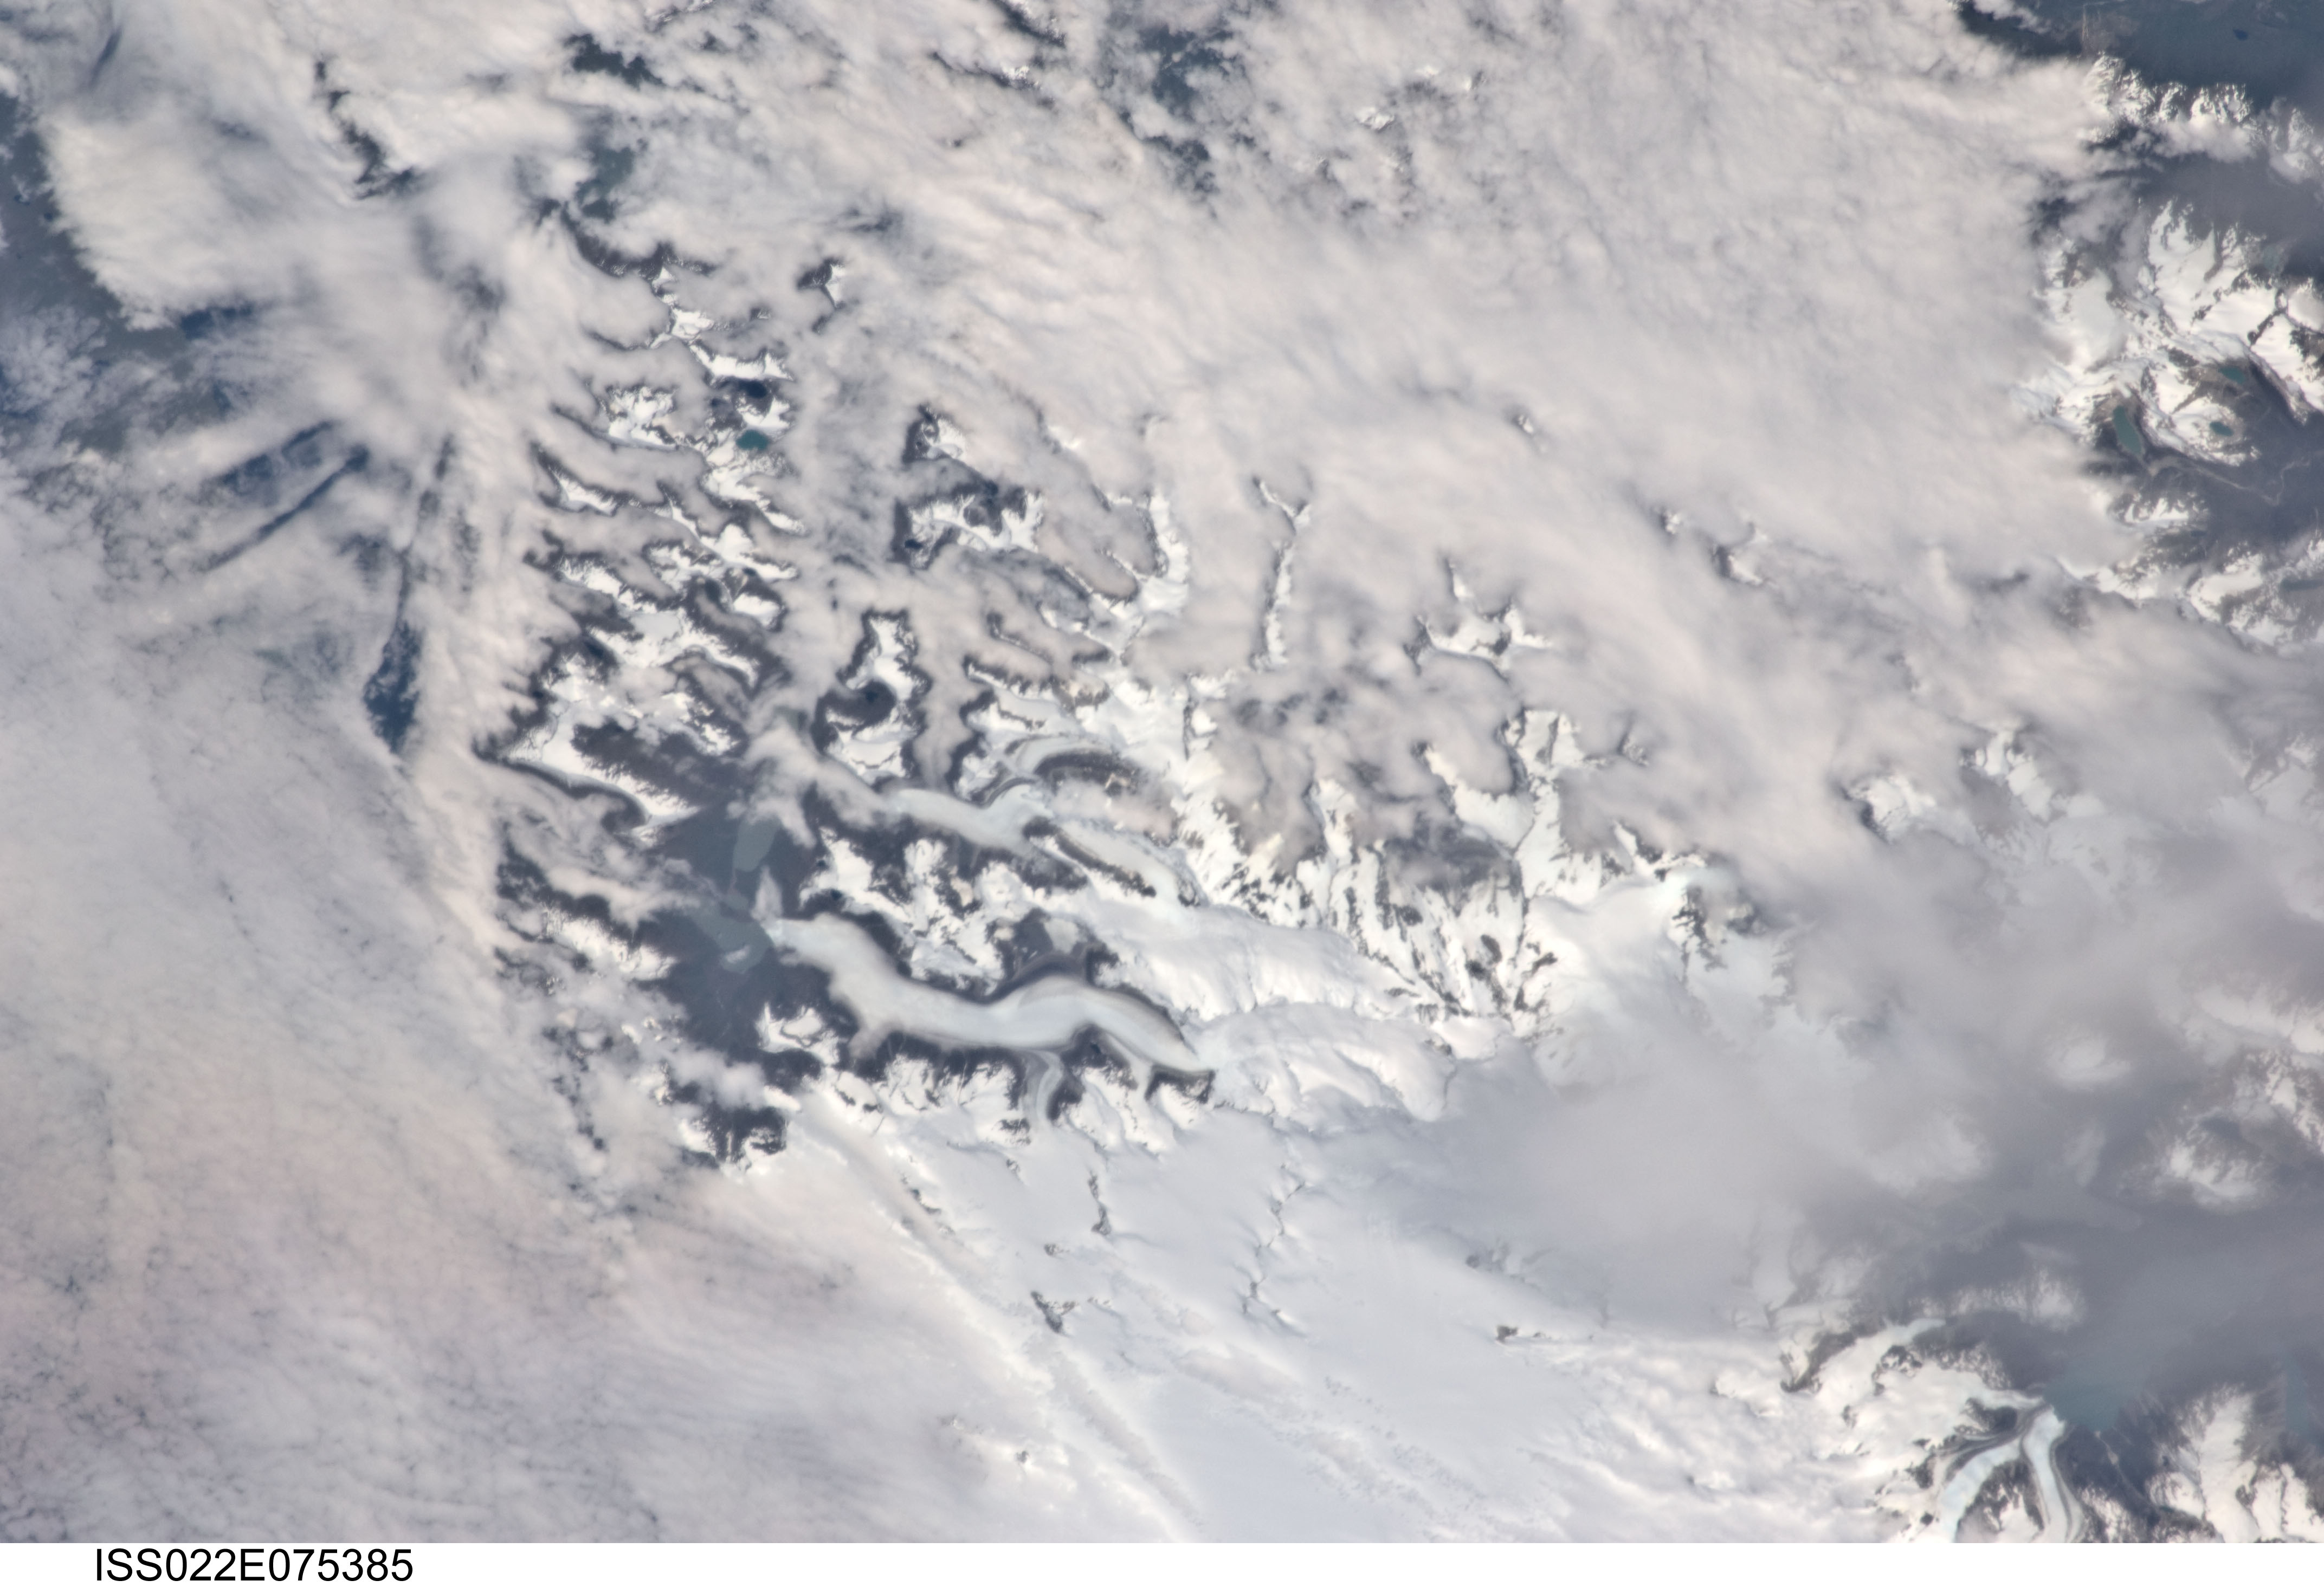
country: CHILE
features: N. PATAGONIAN ICE FIELD, GUALES GL., REICHER GL., LEONES GL., MTS.
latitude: -46.6
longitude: -73.6
